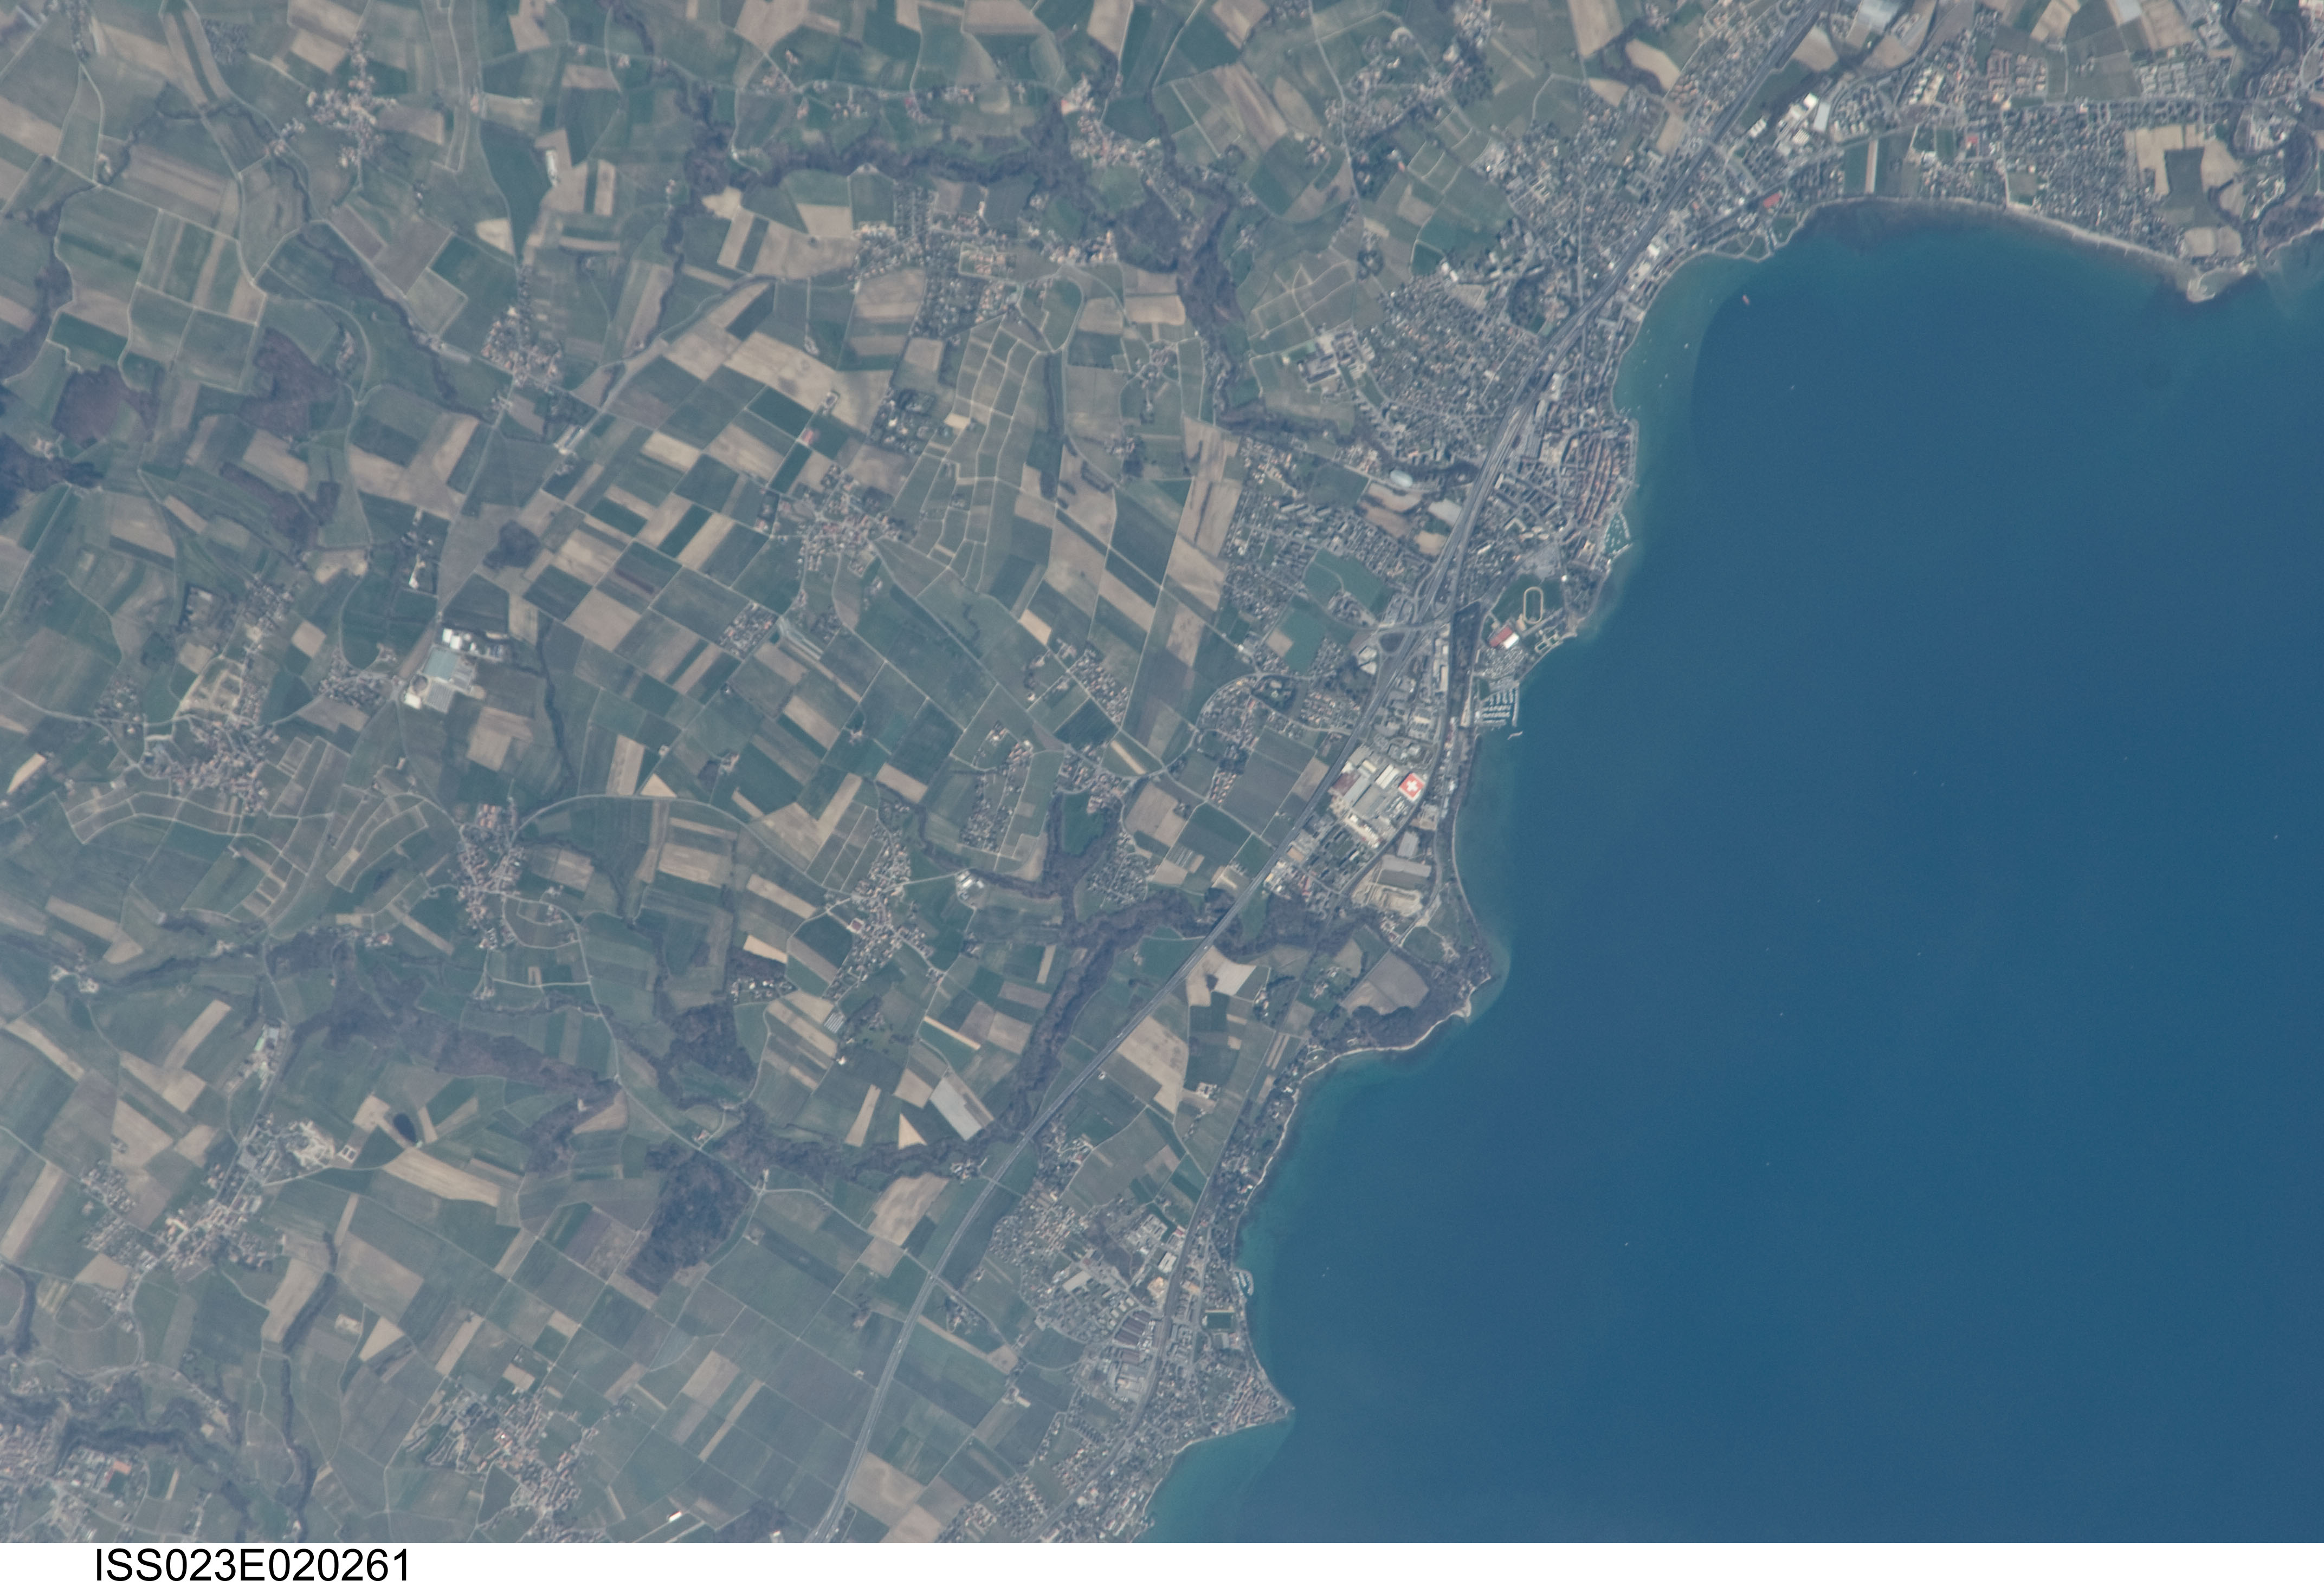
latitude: 46.5
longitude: 6.5
